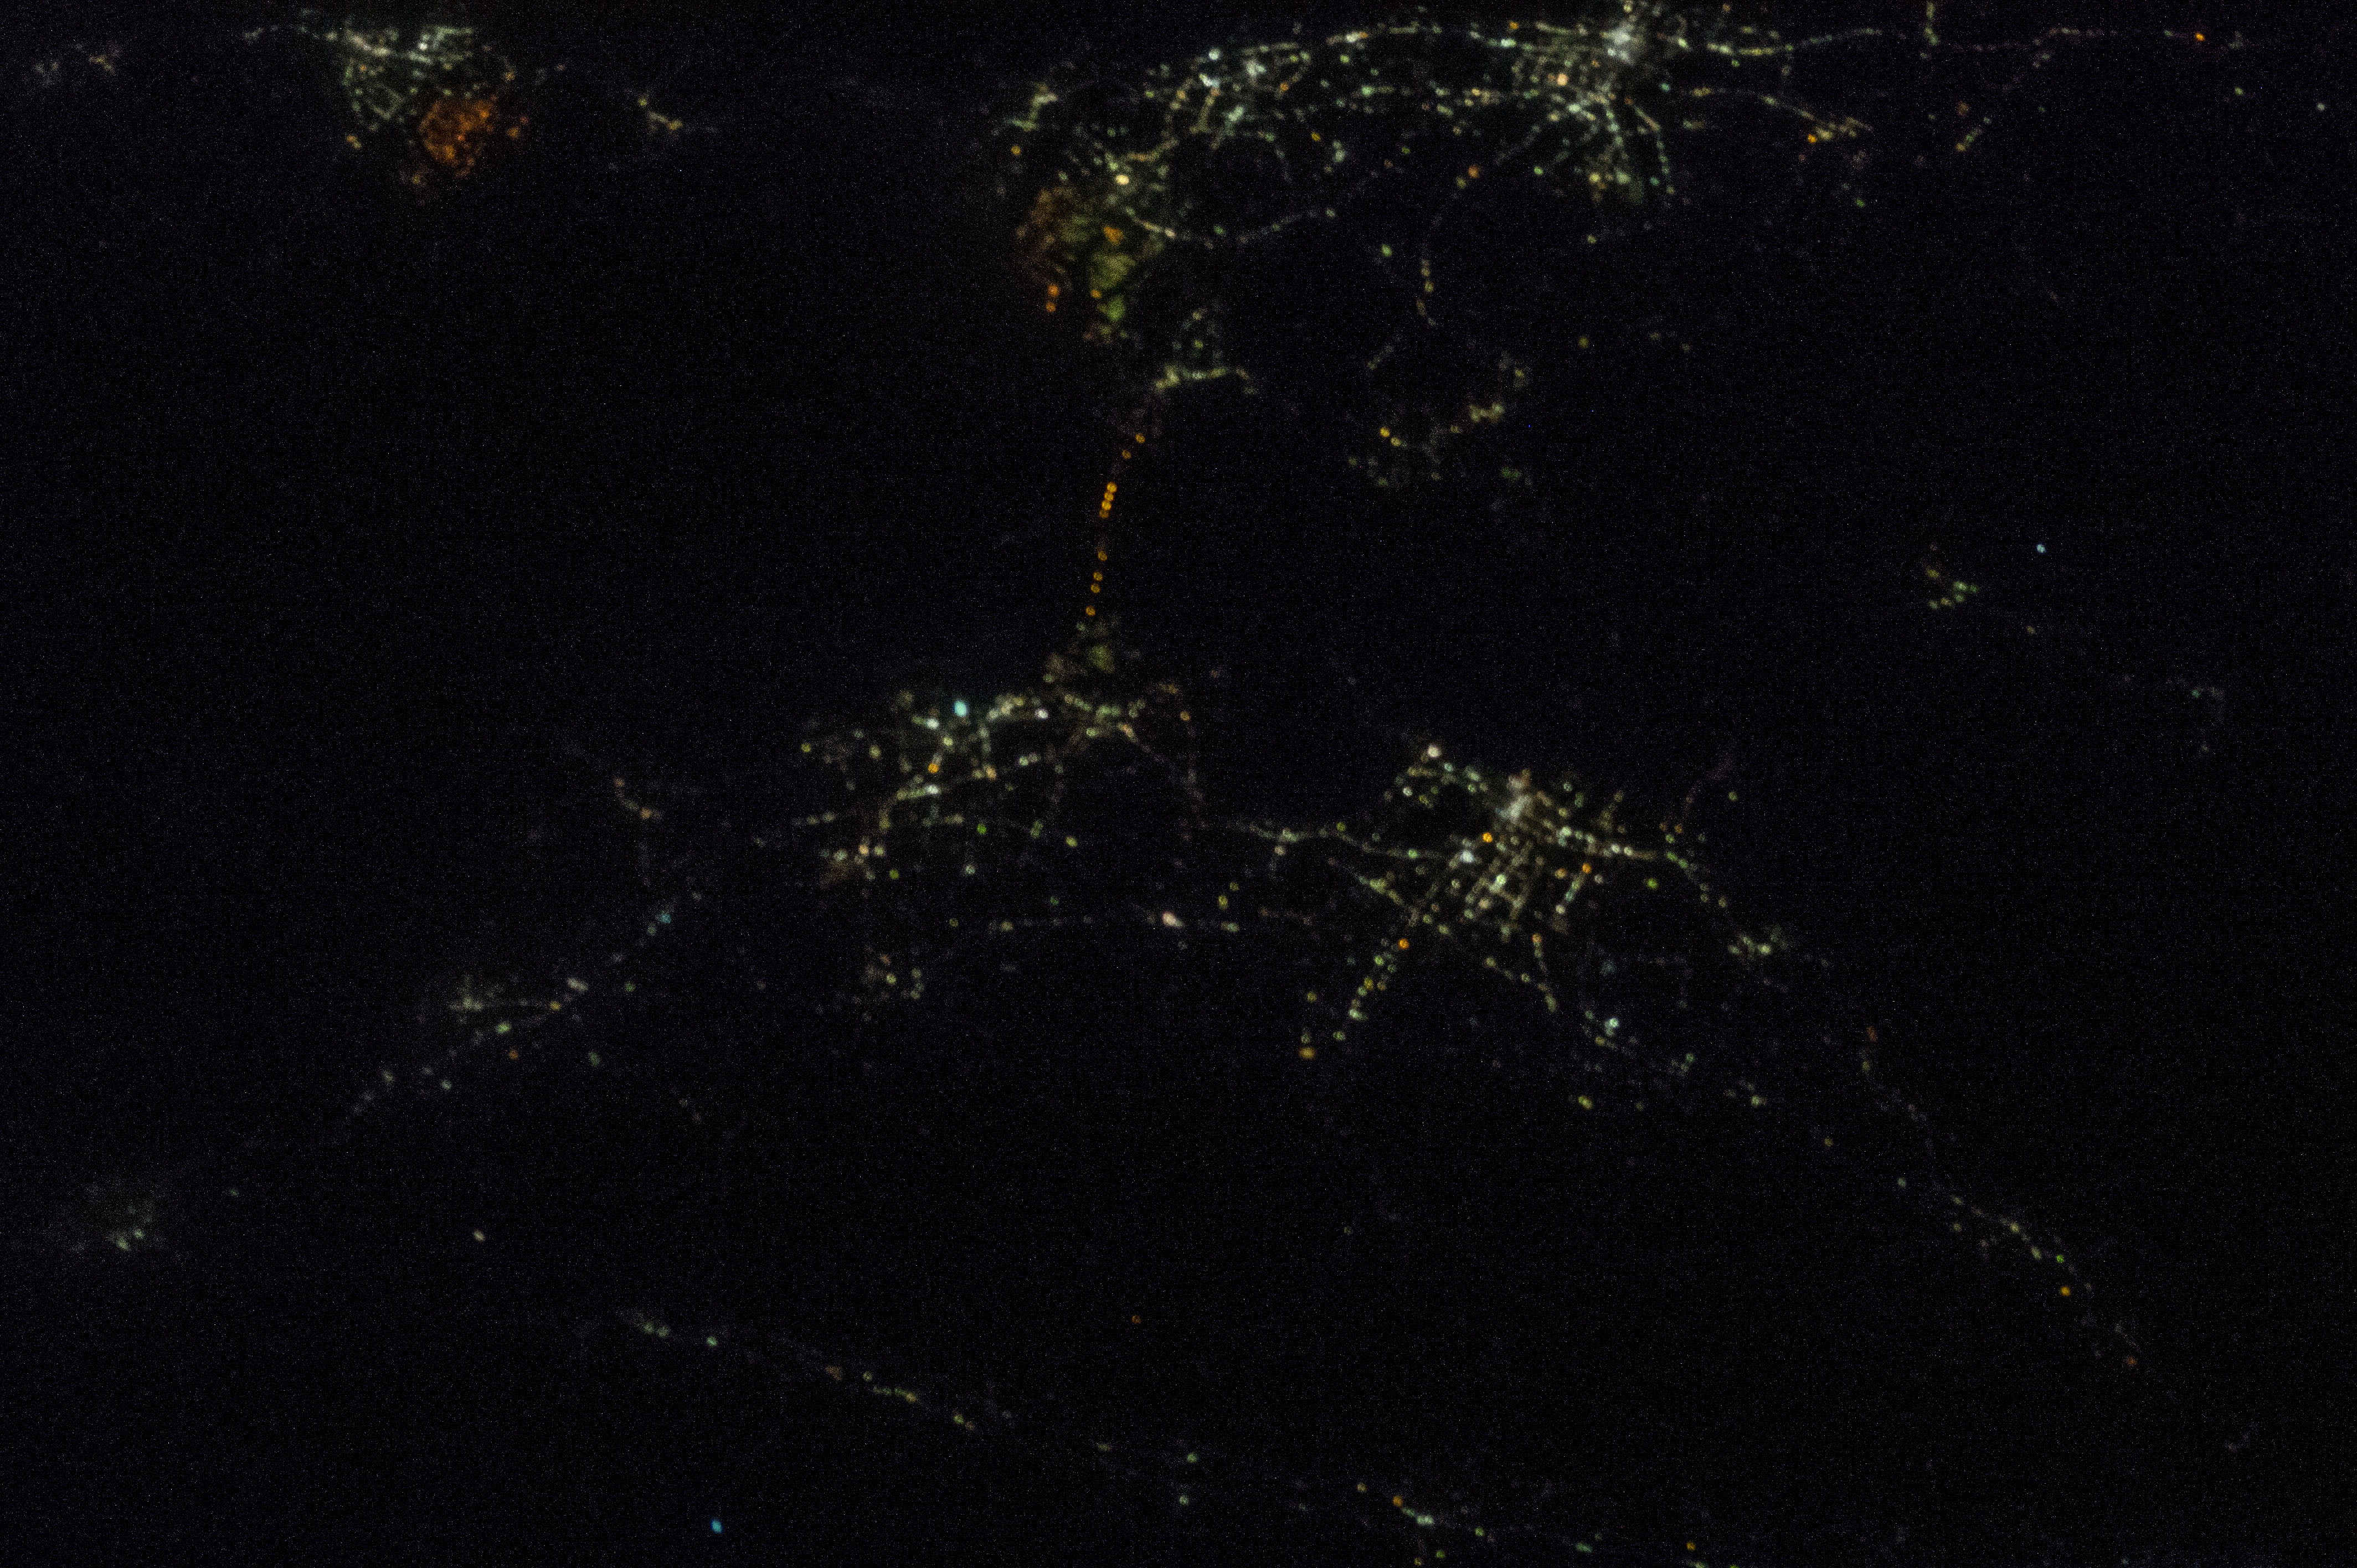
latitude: 34.7
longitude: 135.8
